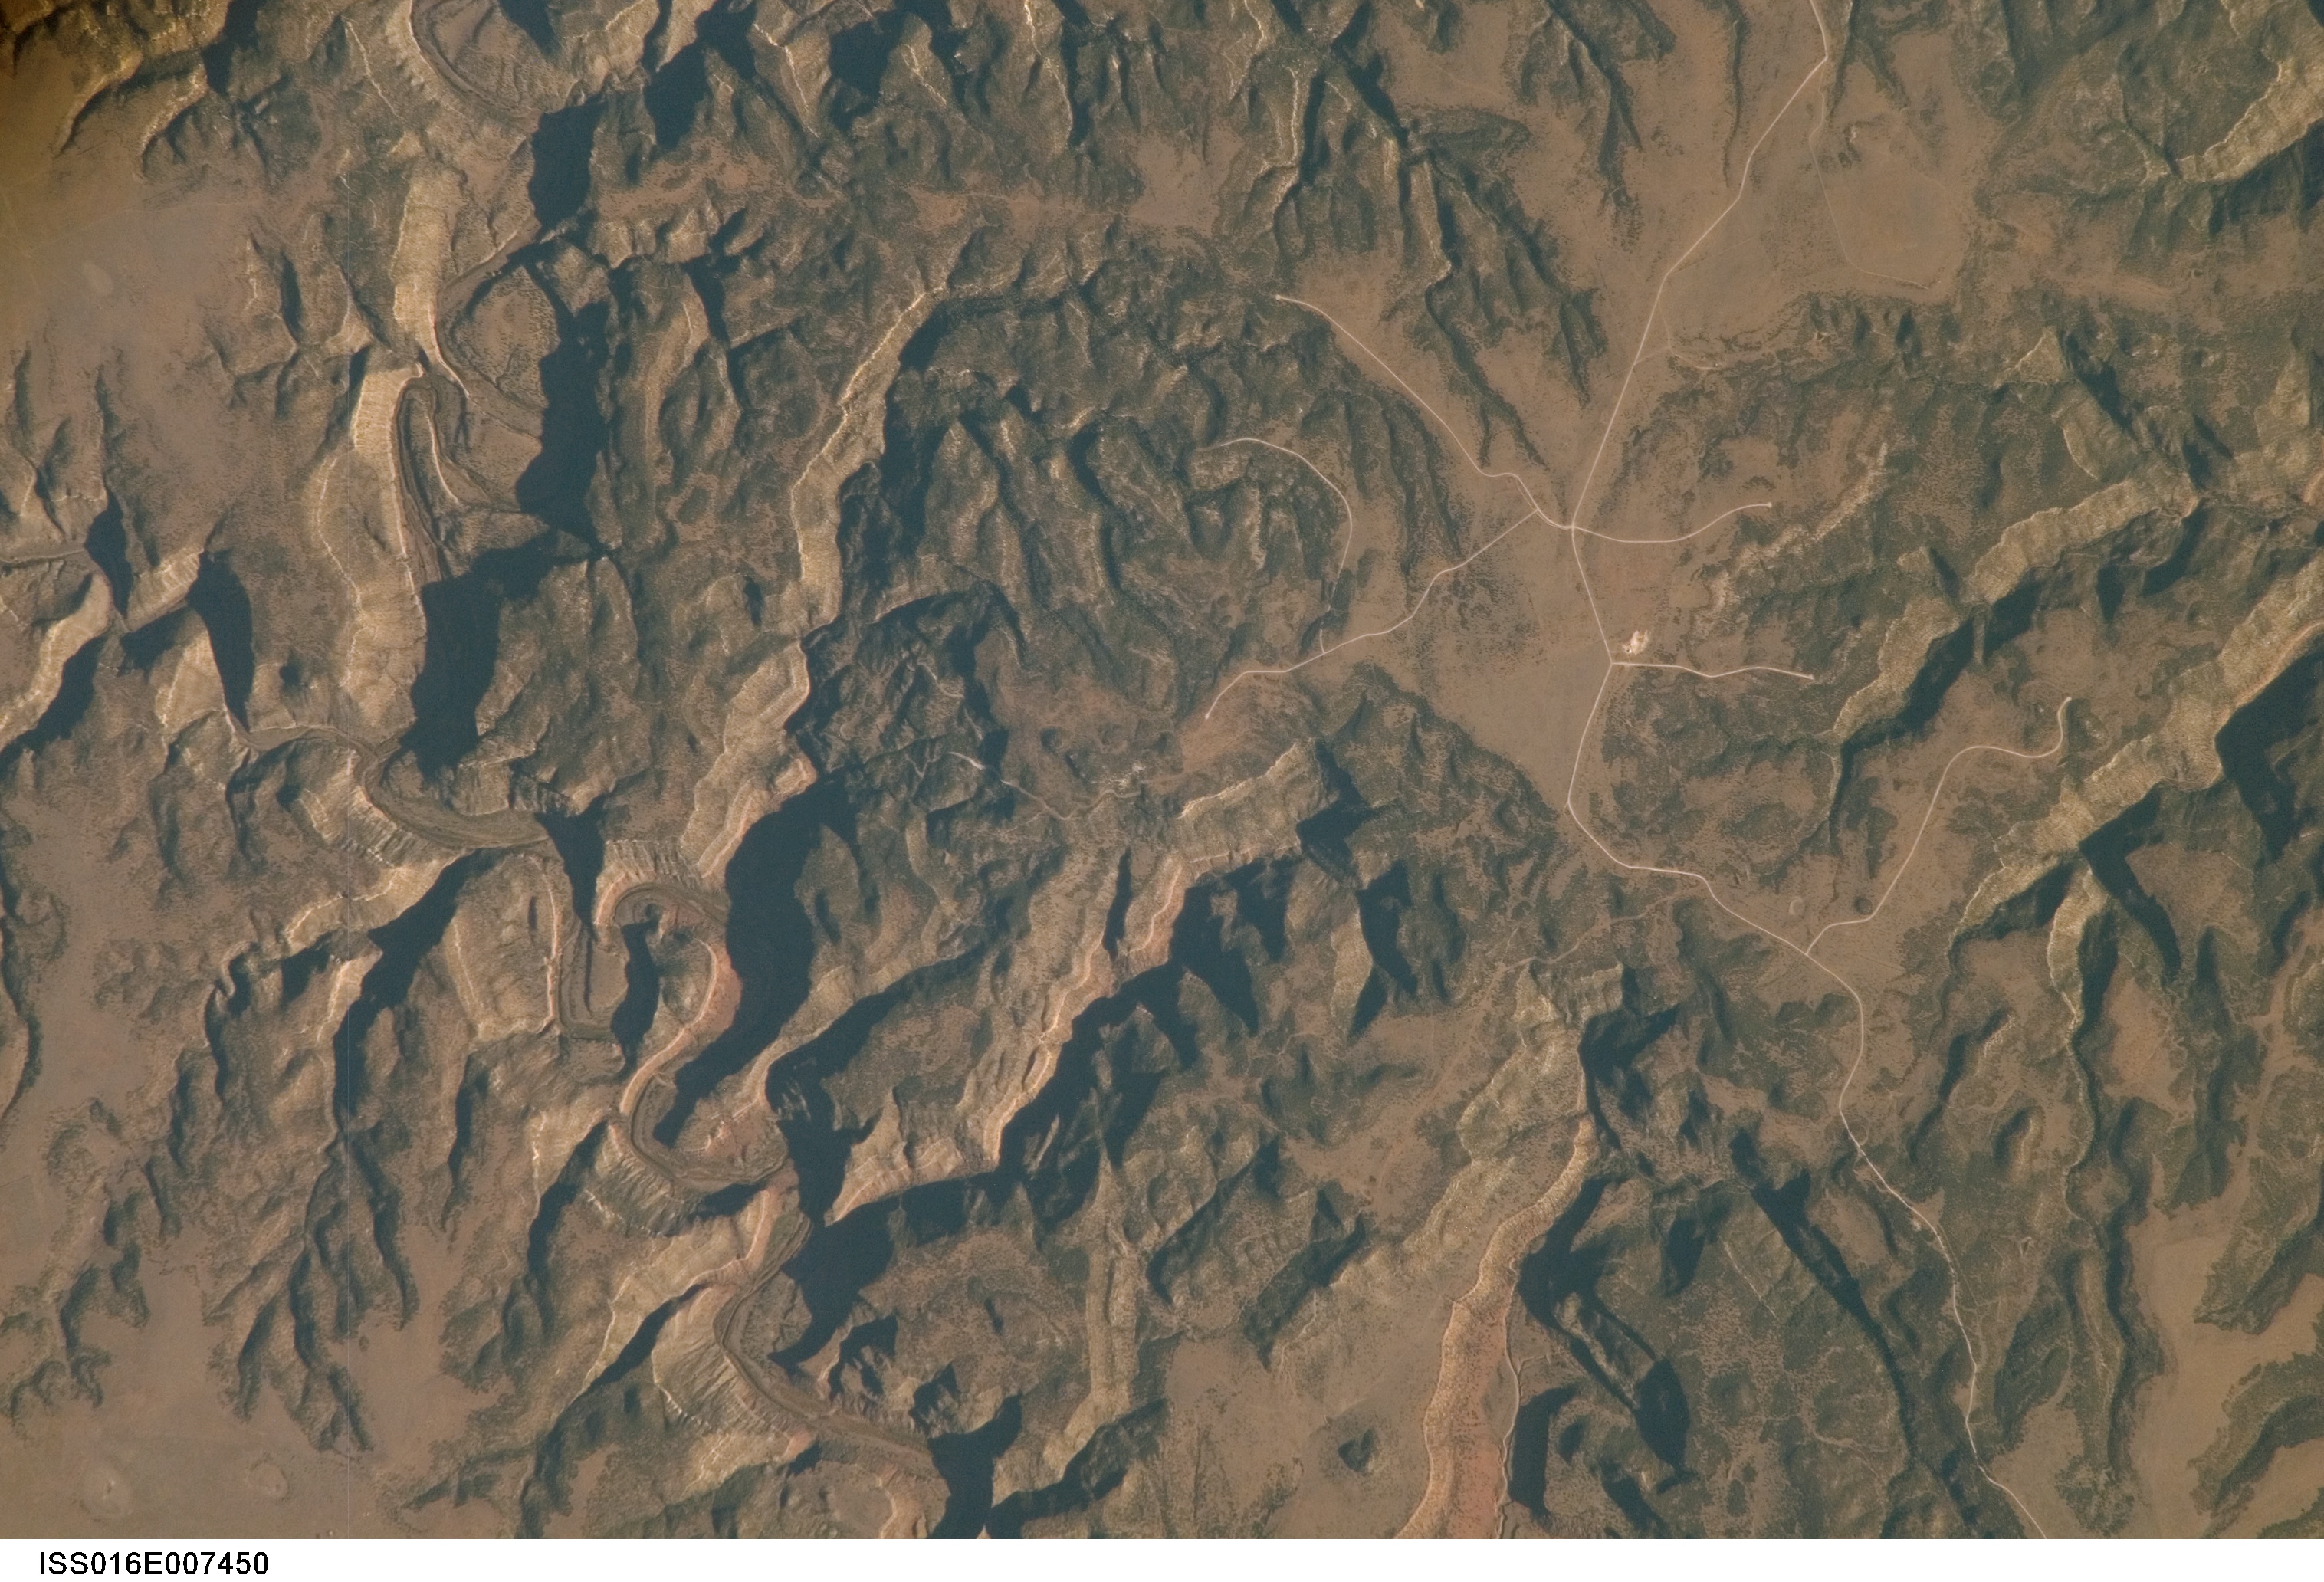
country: USA-NEW MEXICO
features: CANADIAN R., CANYONS, ROADS
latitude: 35.8
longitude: -104.3
